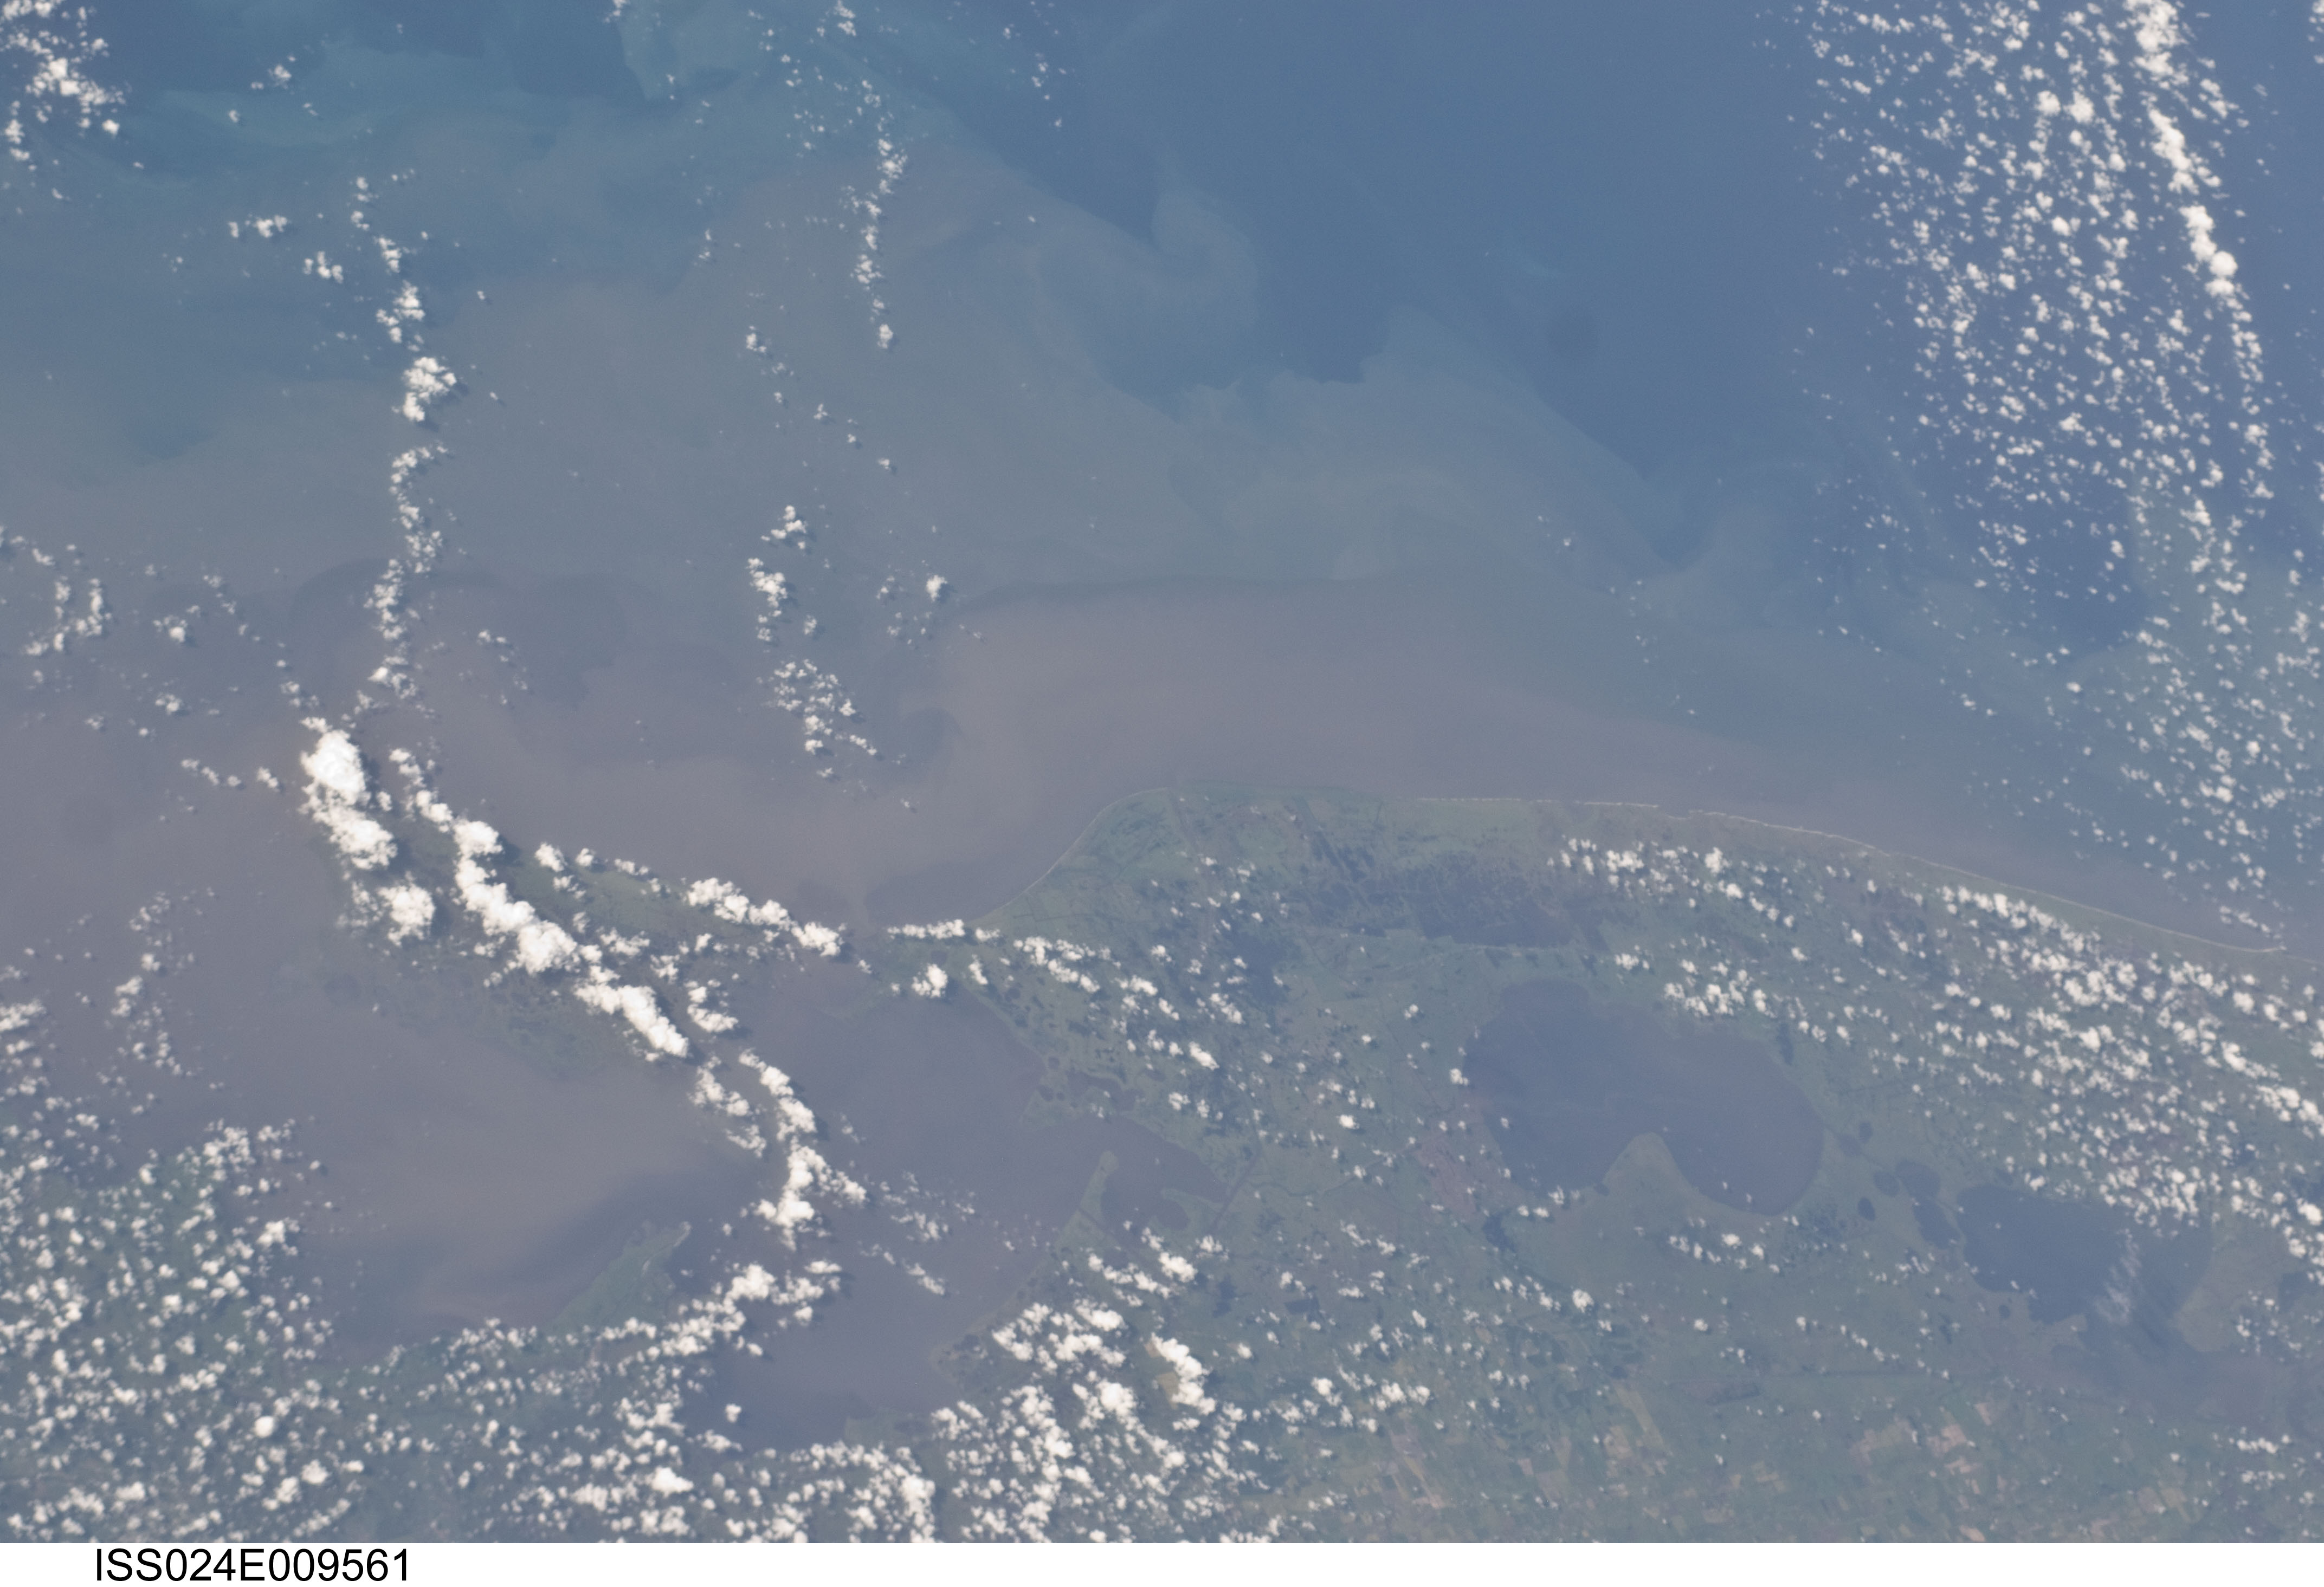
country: USA-LOUISIANA
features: COAST, SEDIMENT PLUMES, WHITE L., GRAND L., MARSH I., VERMILION B.
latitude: 29.5
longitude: -92.3
